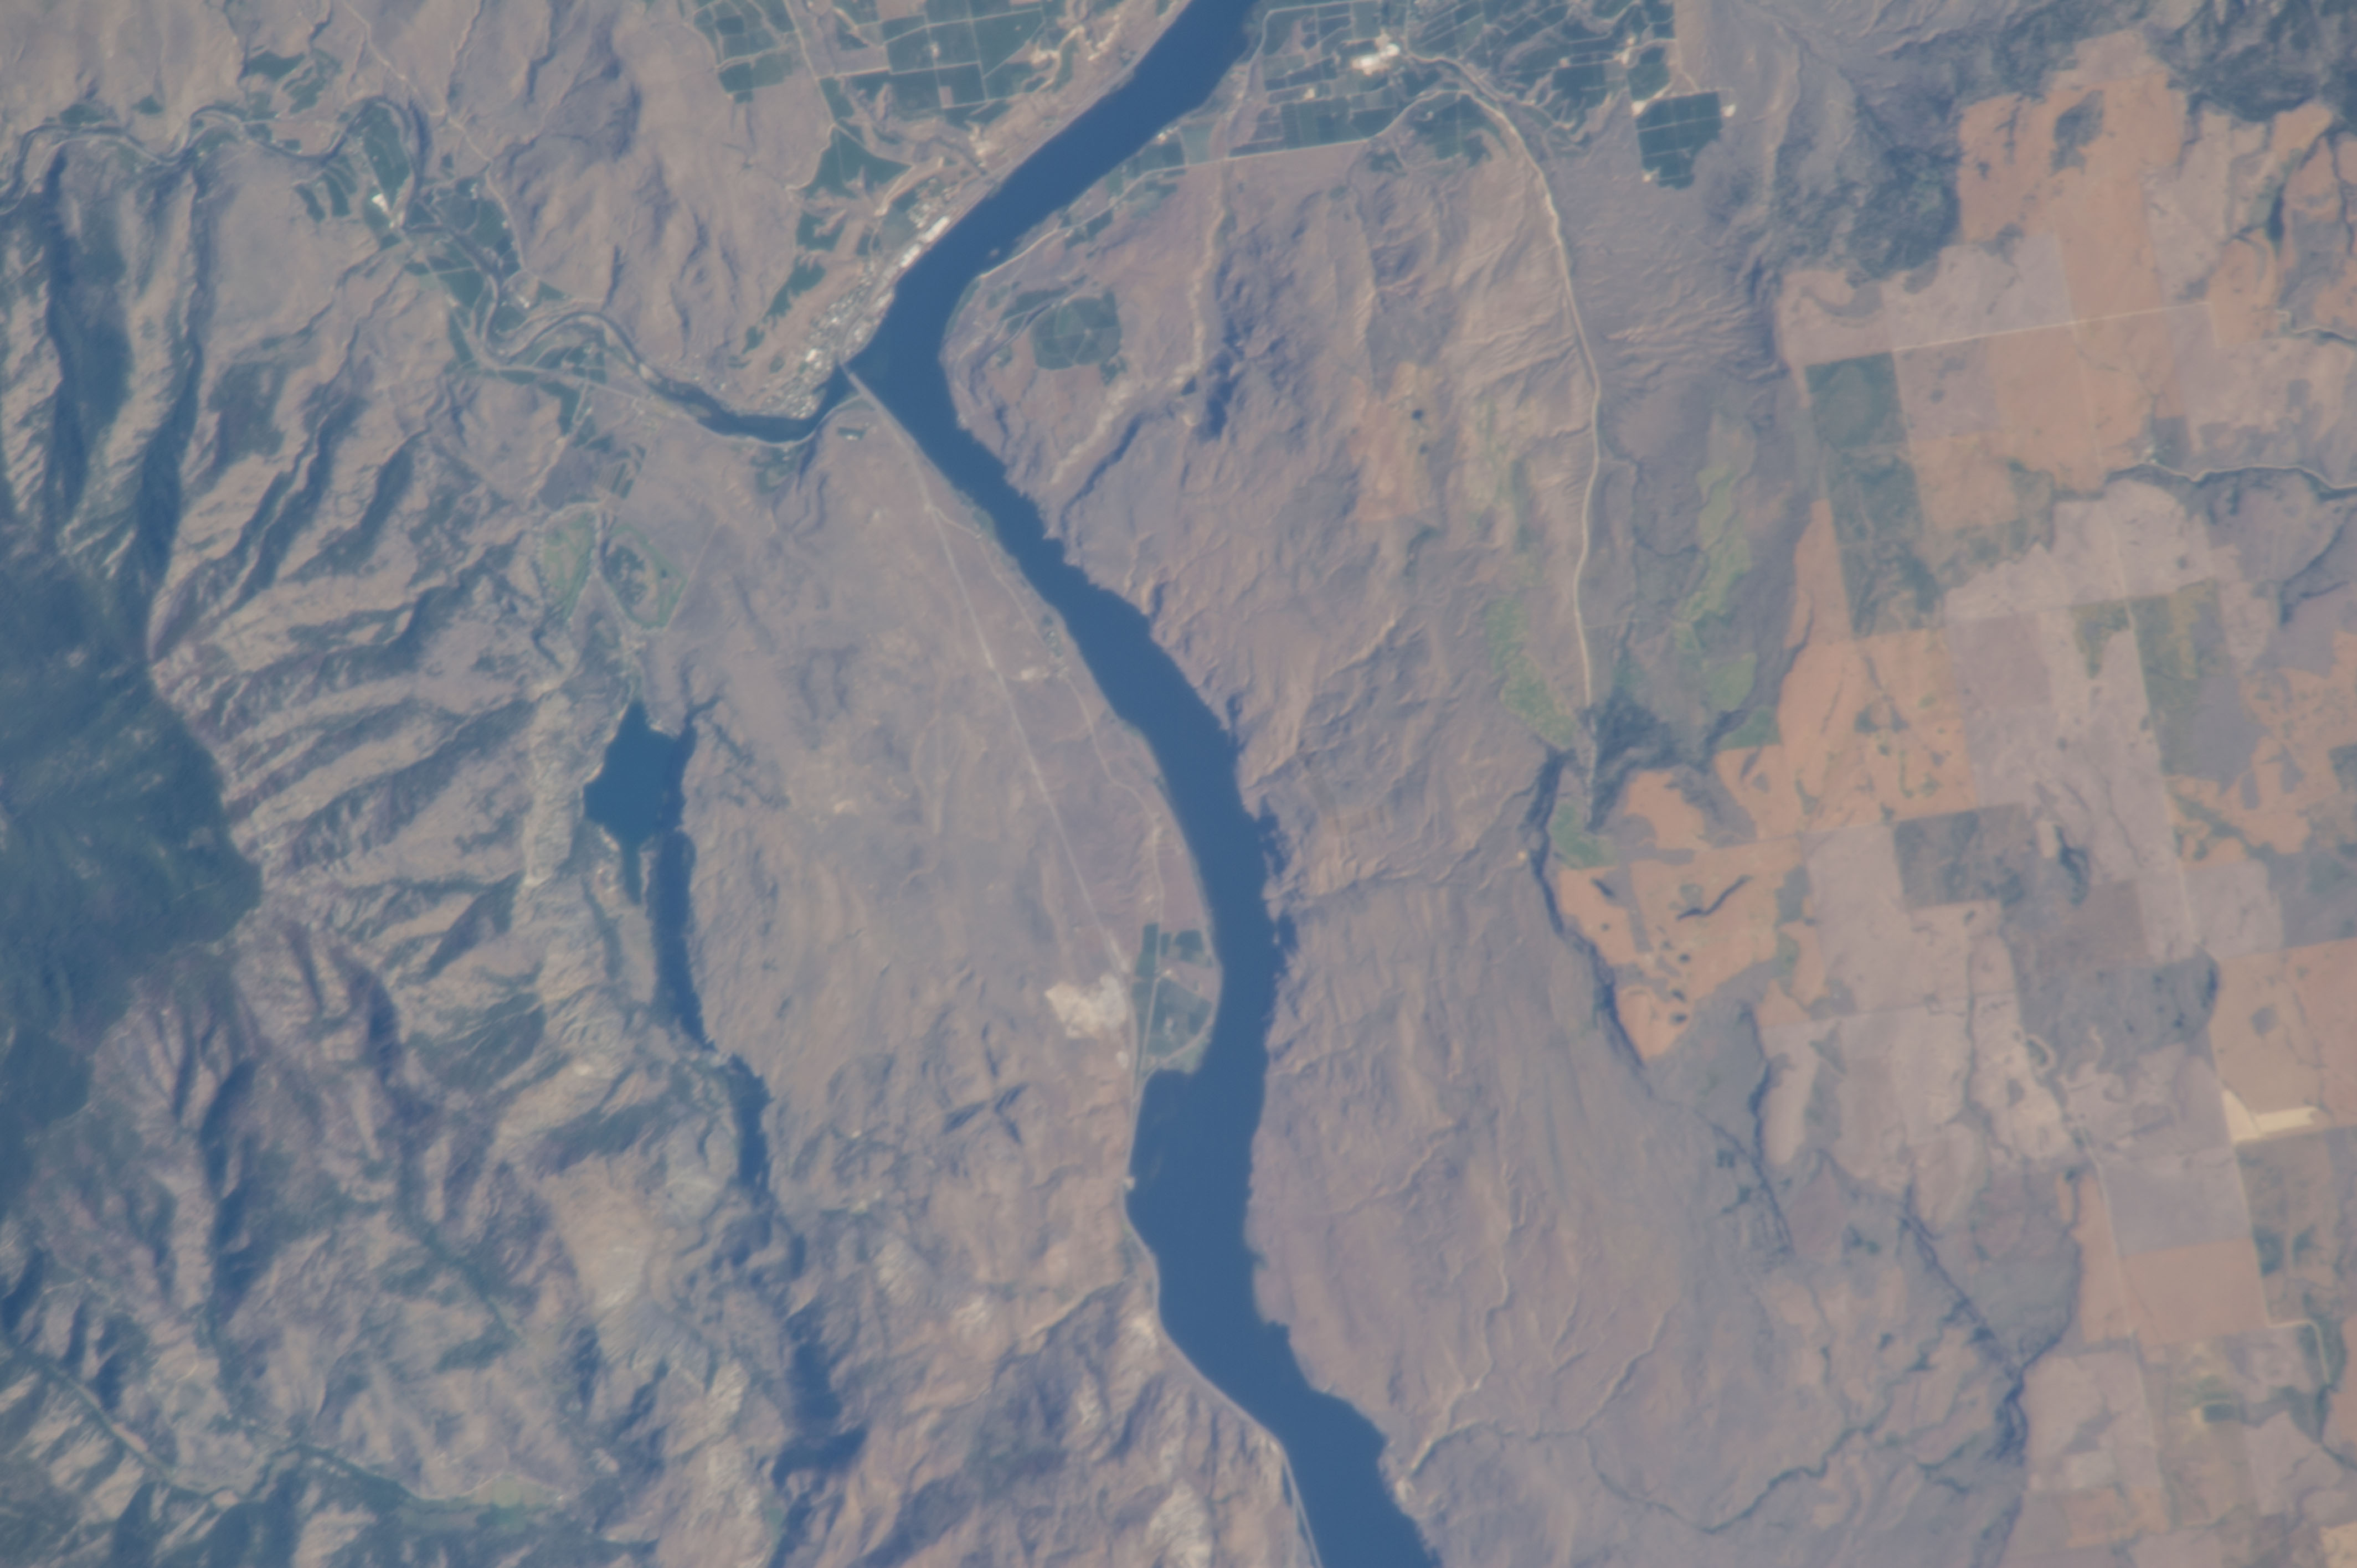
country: USA-WASHINGTON
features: R.
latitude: 48.0
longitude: -119.9
